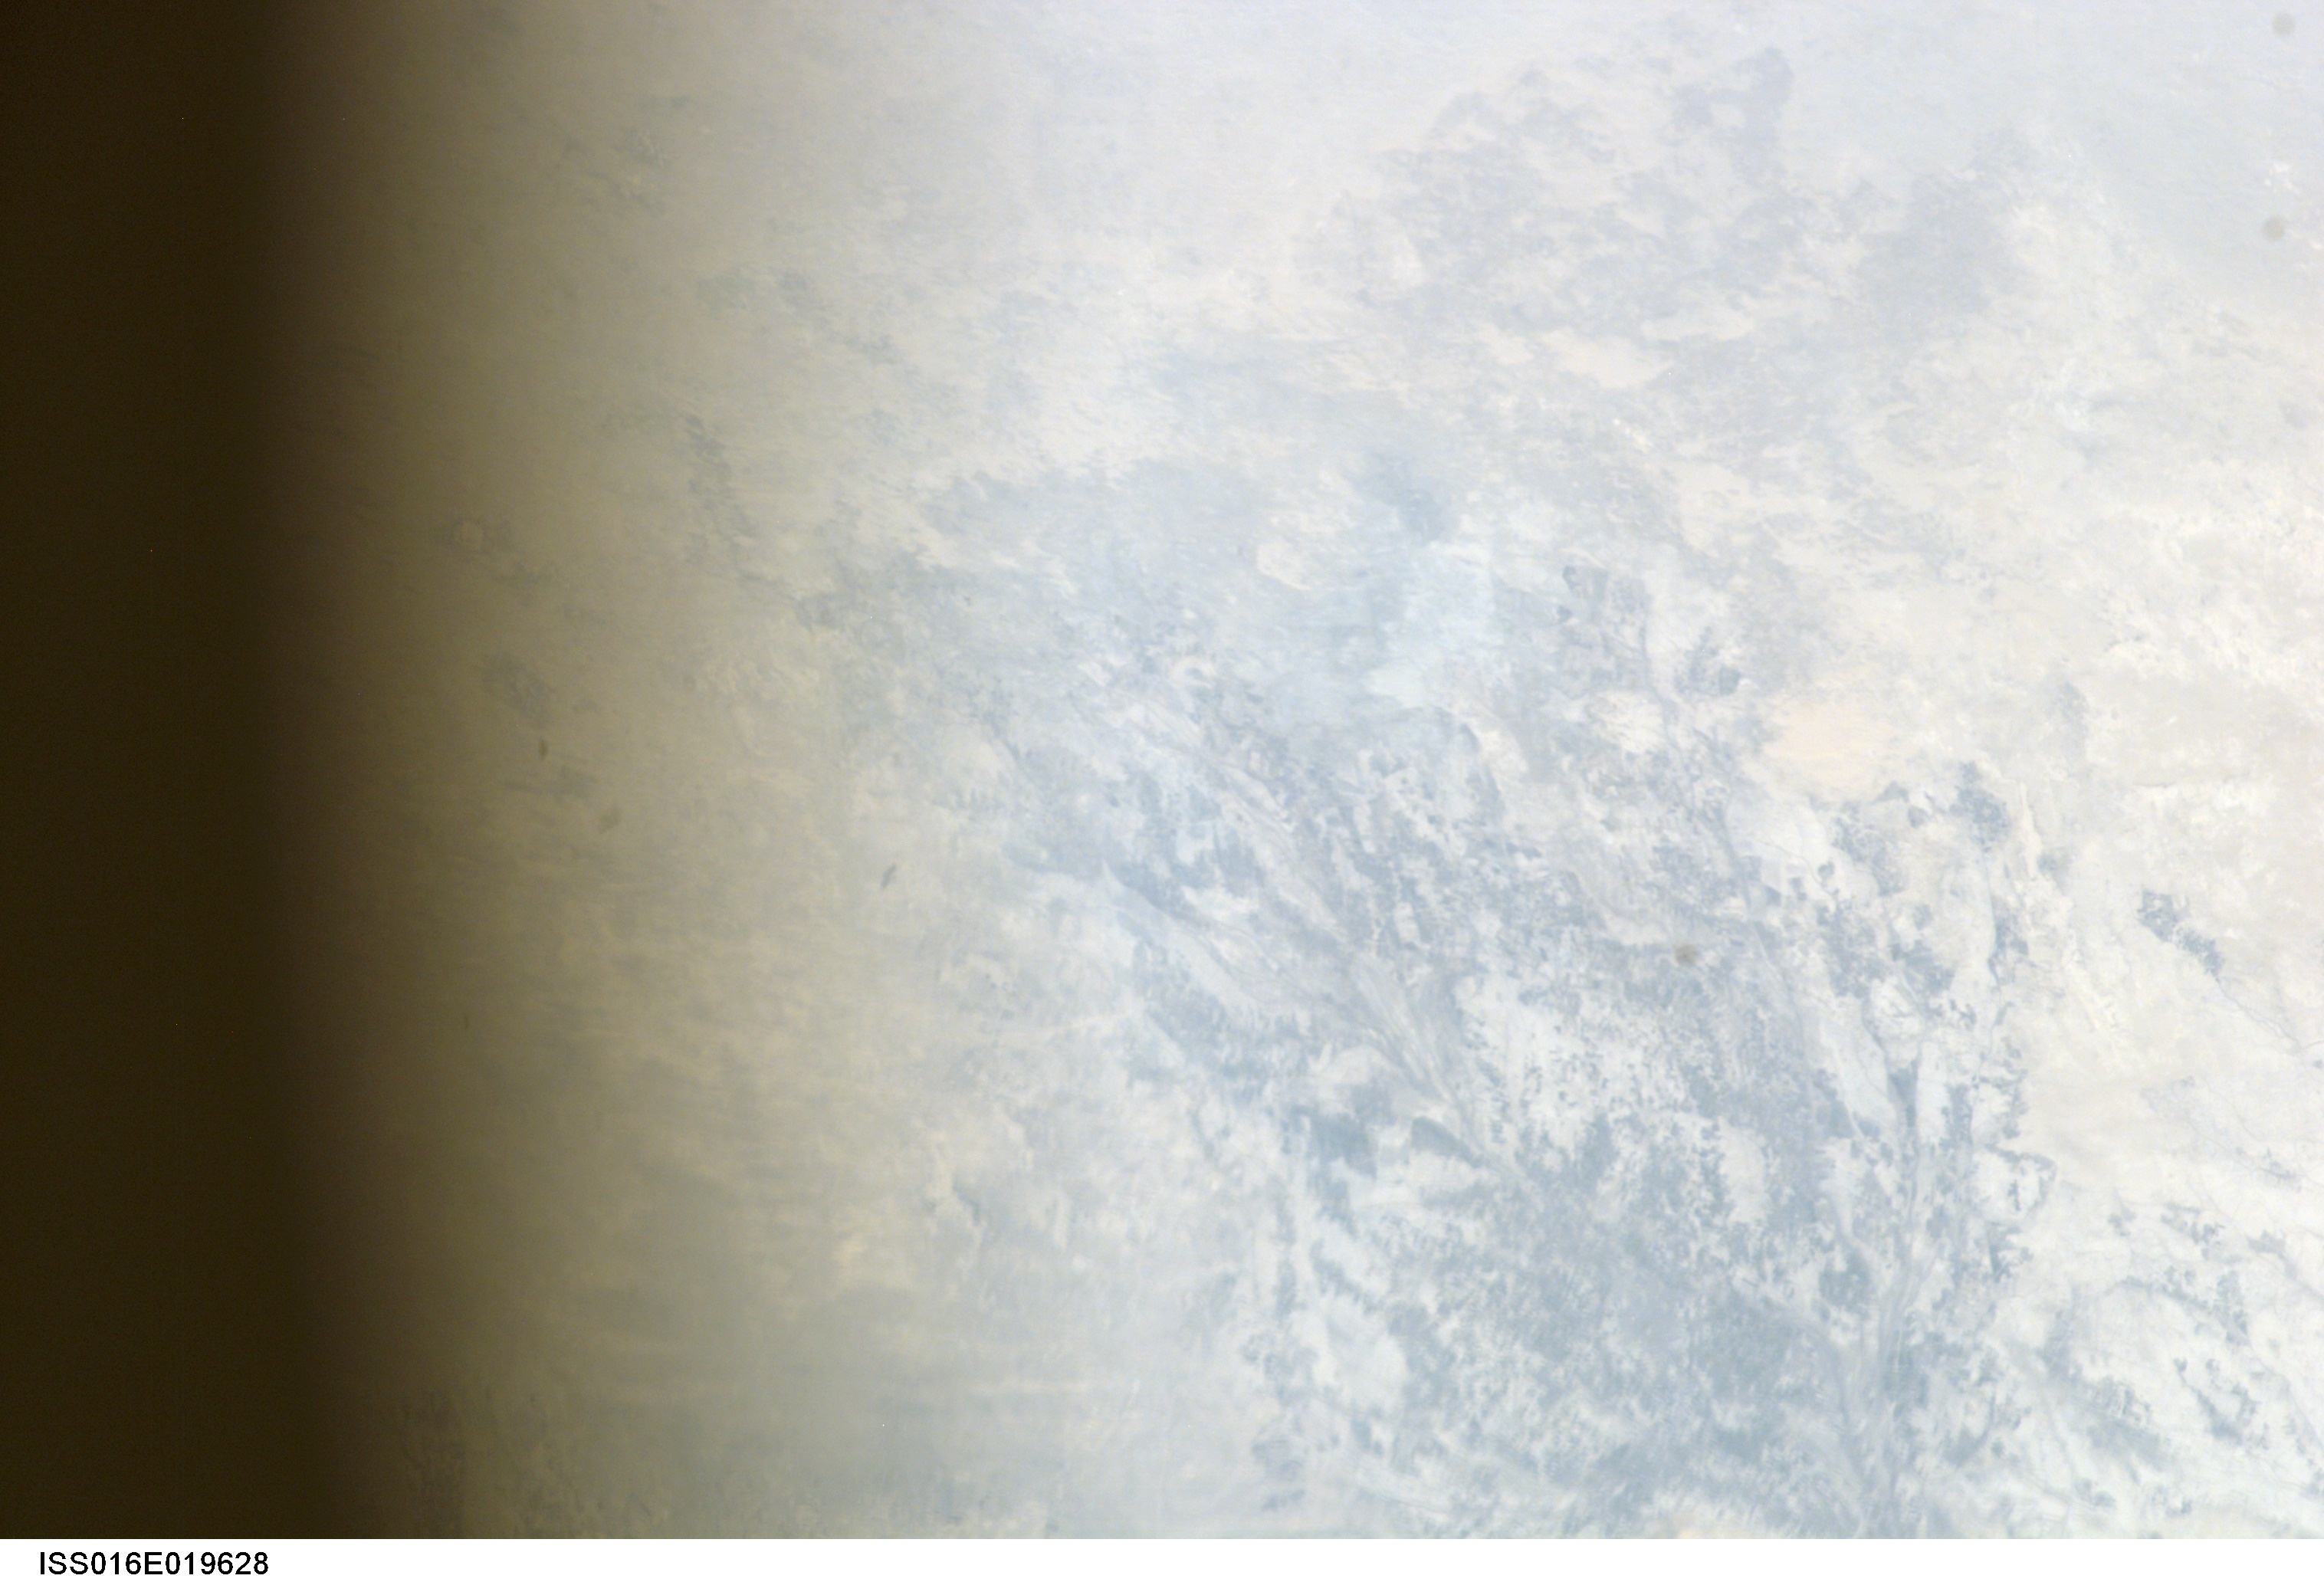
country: AFGHANISTAN
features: CHARSHANGA, HARUN-E DOVVOM
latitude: 37.0
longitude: 66.0
